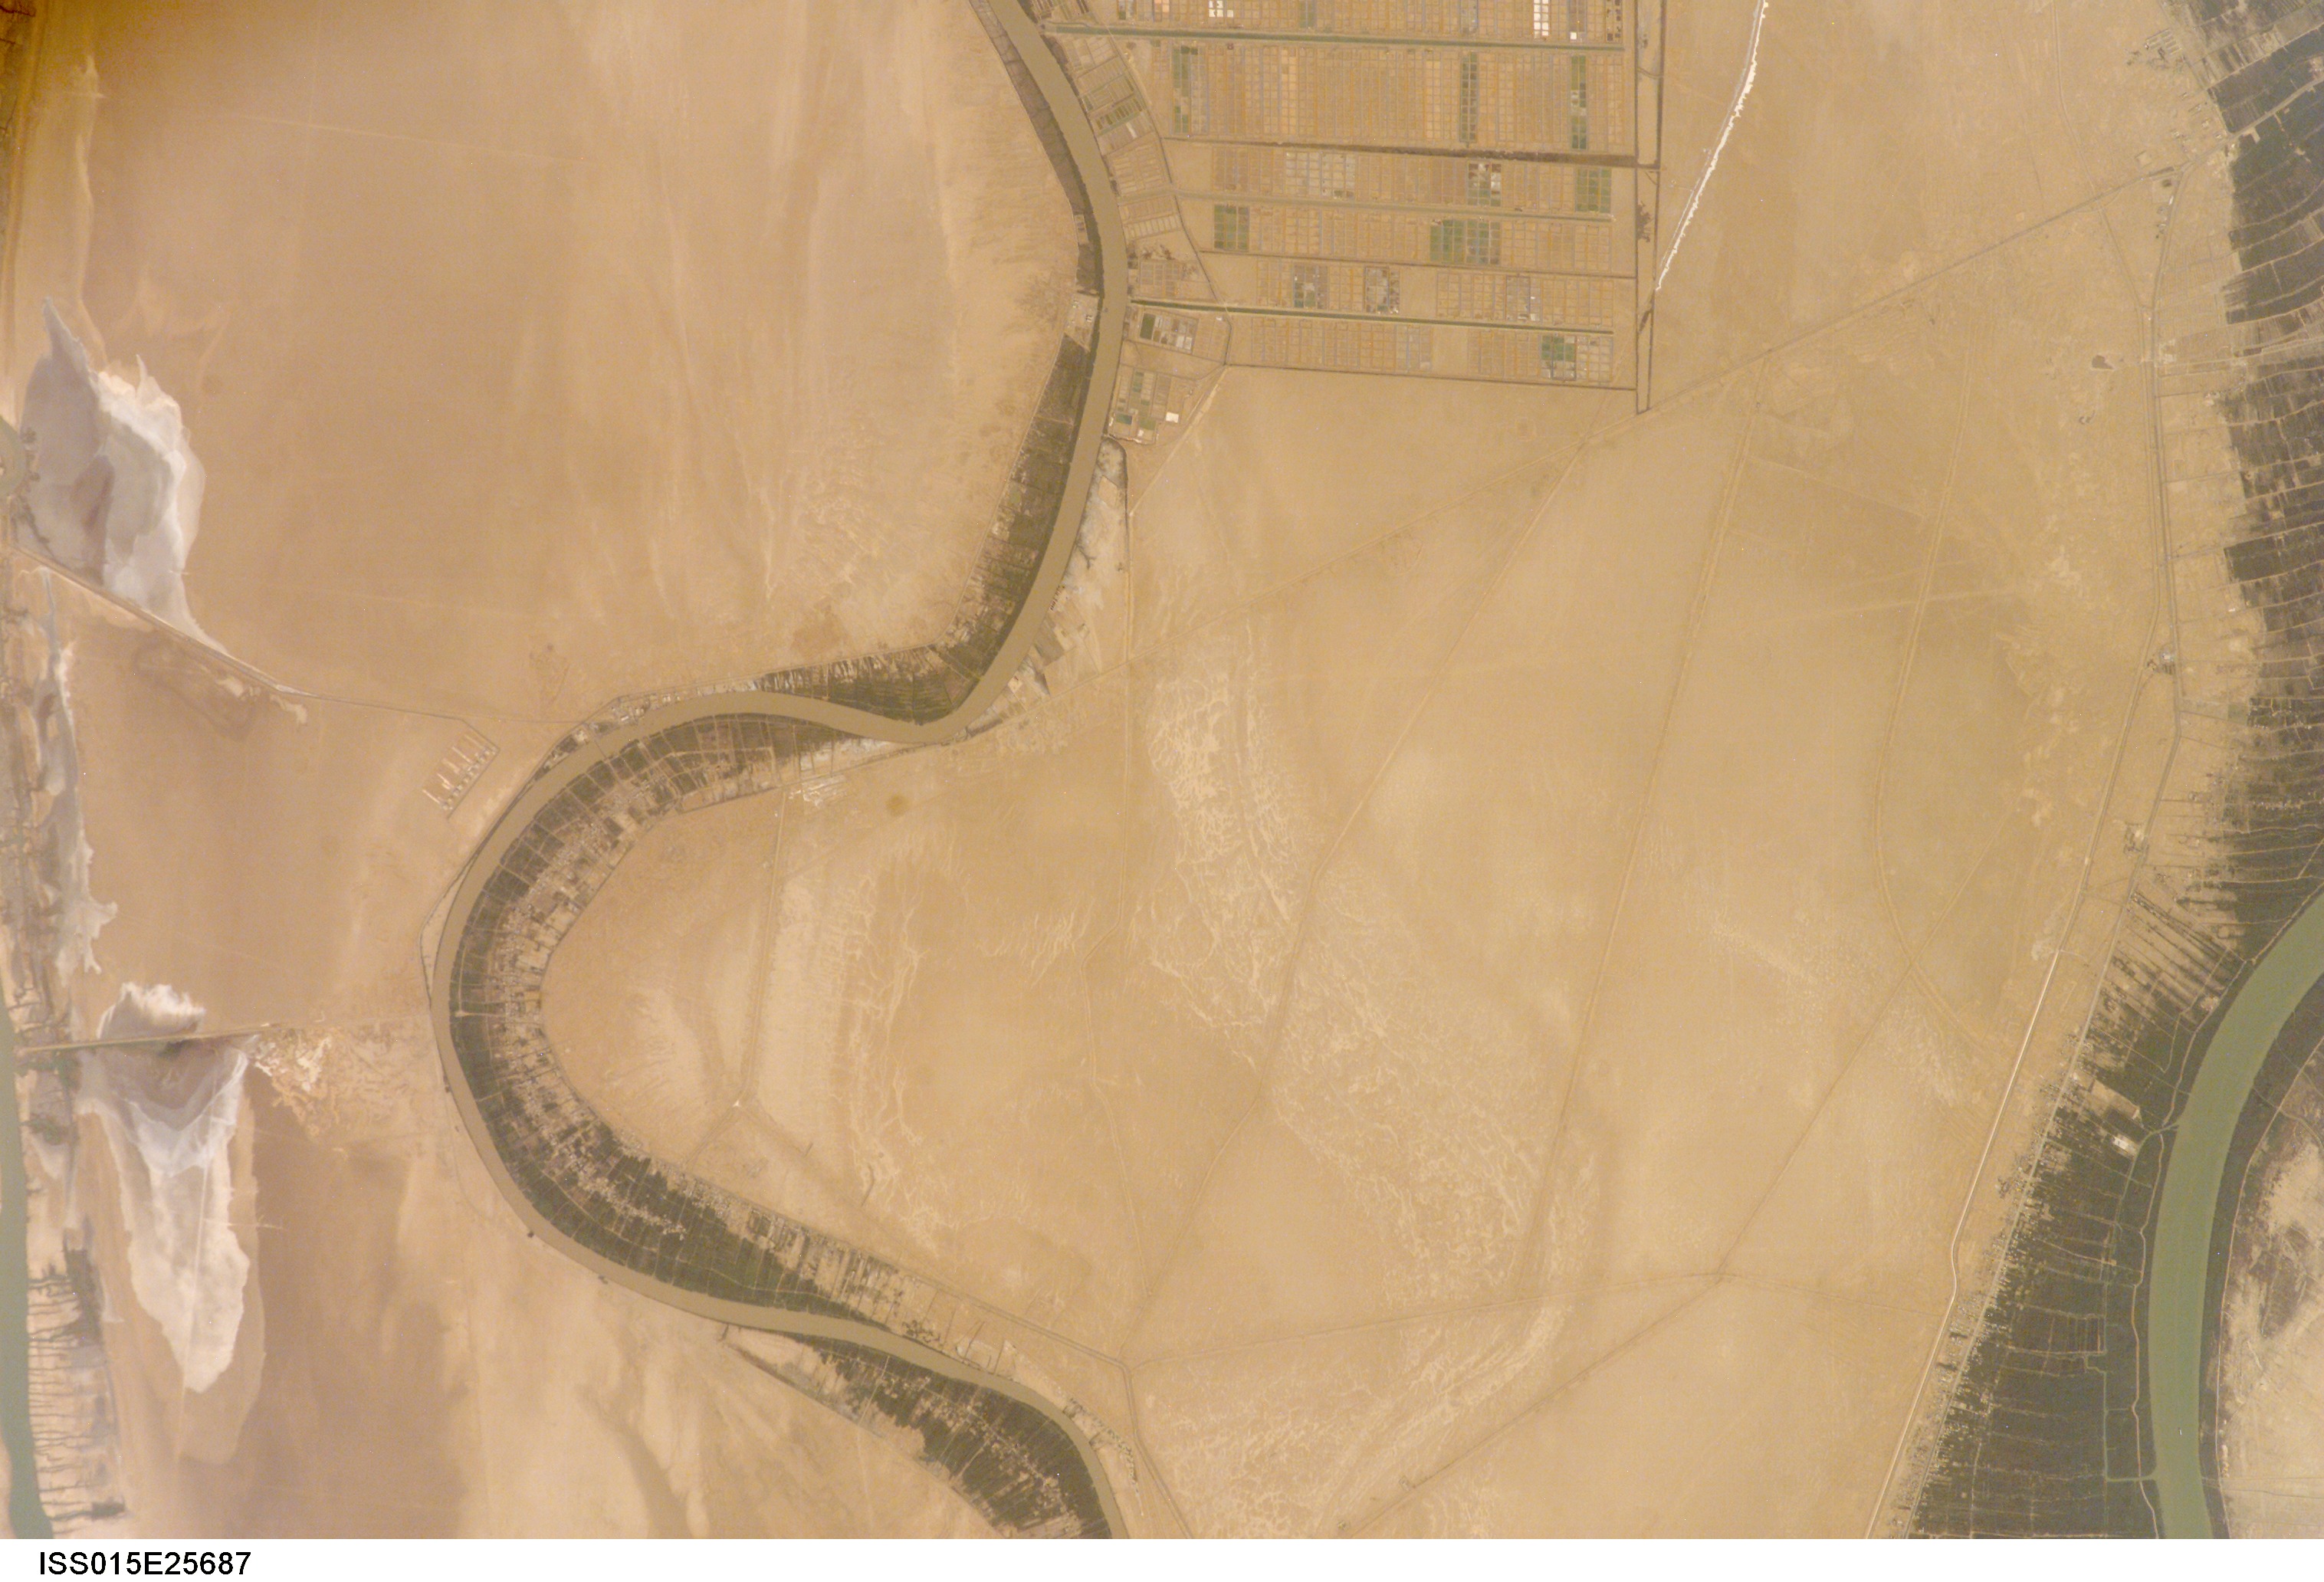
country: IRAN
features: KARUN R. DELTA, AGR., CHANNELS
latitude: 30.1
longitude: 48.5
